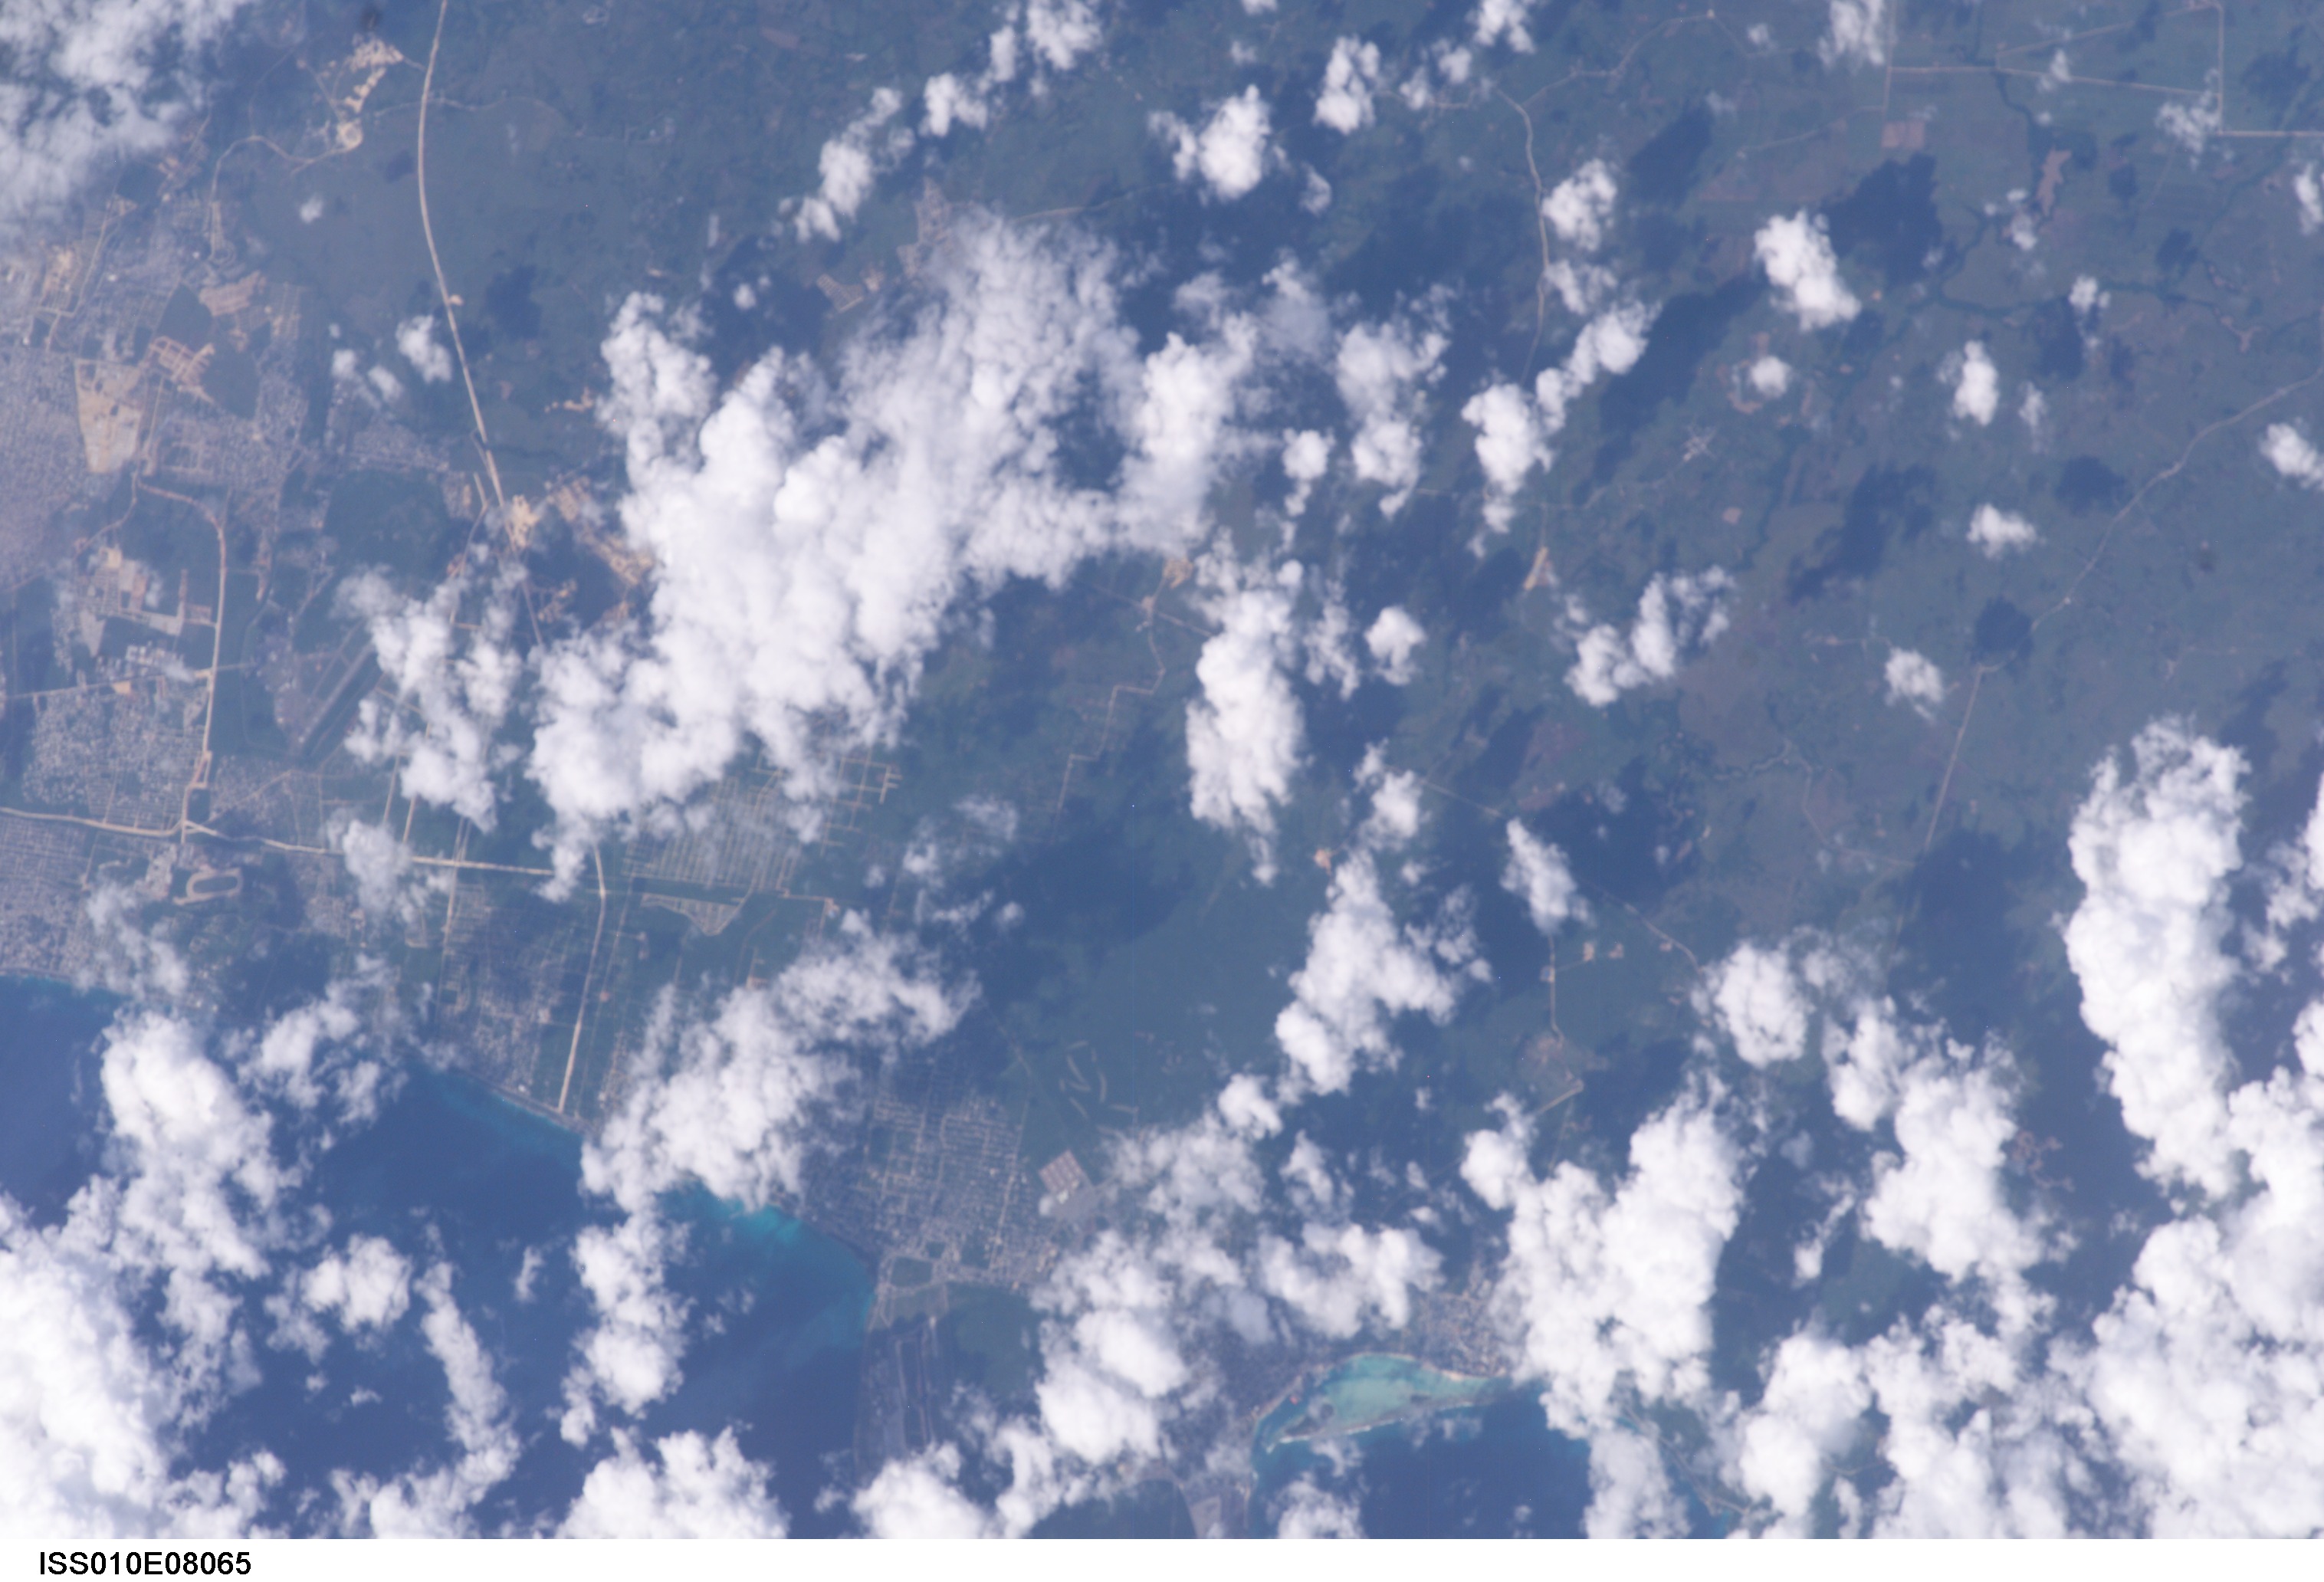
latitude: 18.6
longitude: -69.6
